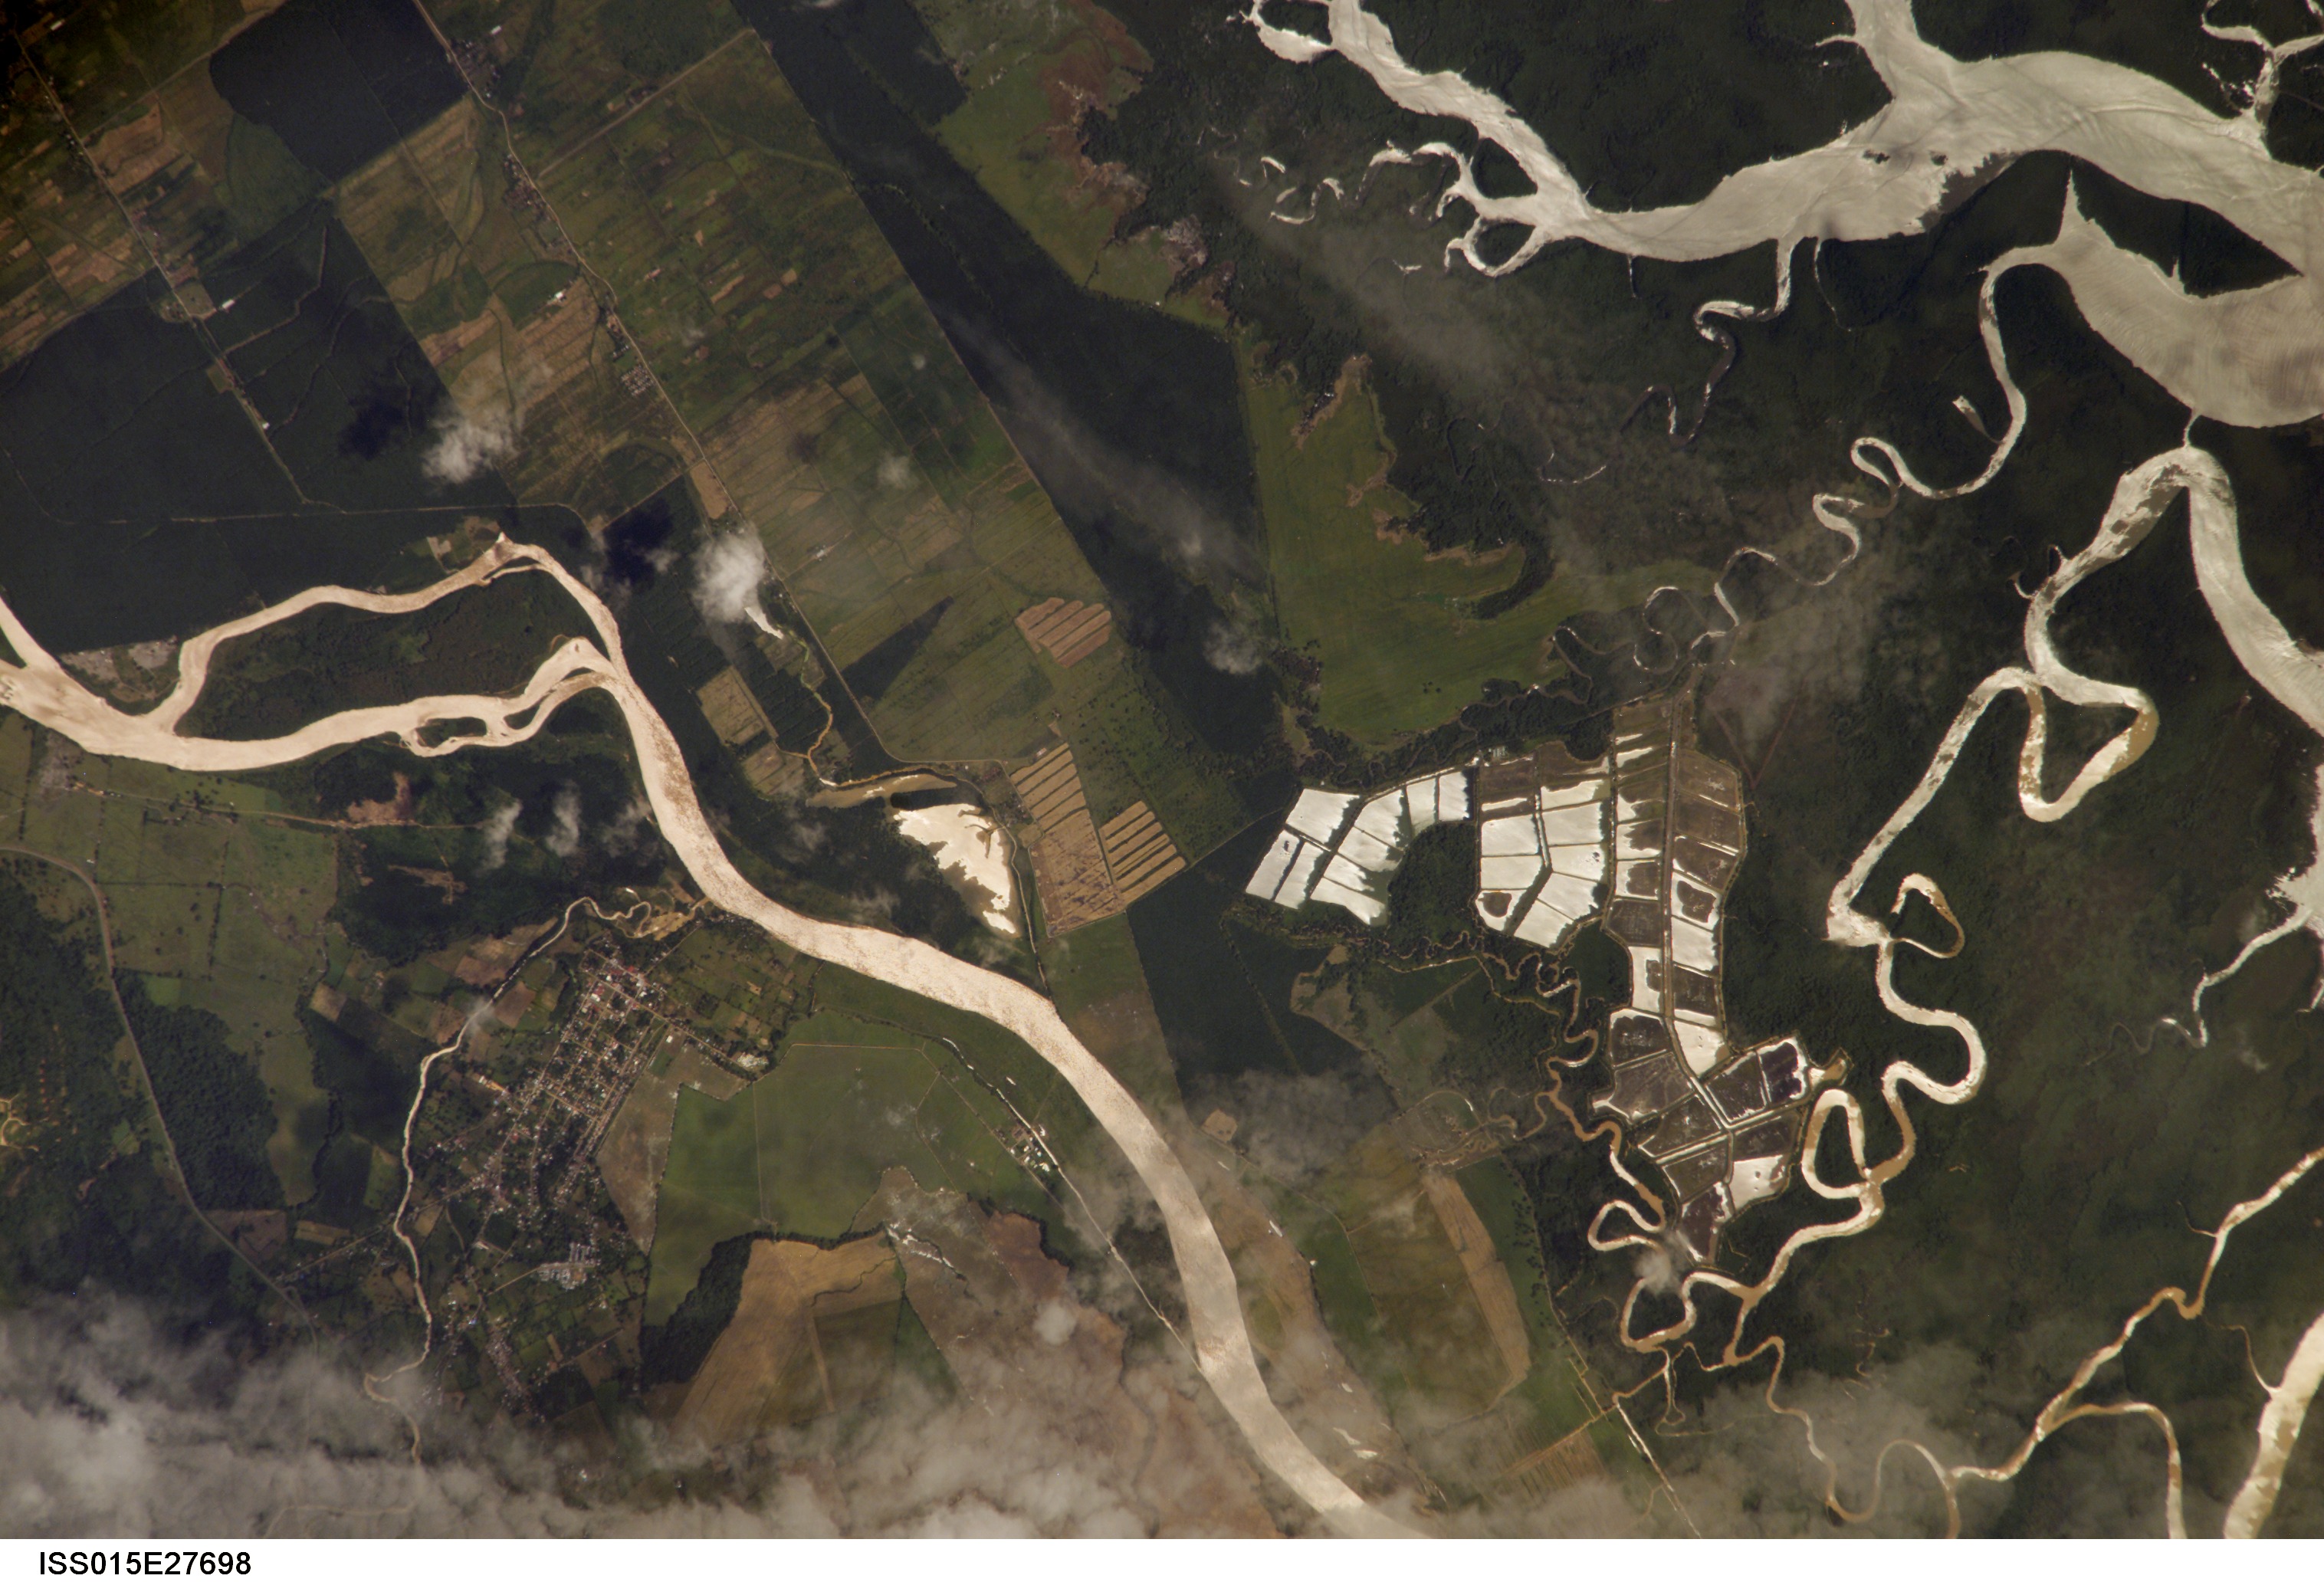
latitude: 8.9
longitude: -83.5
